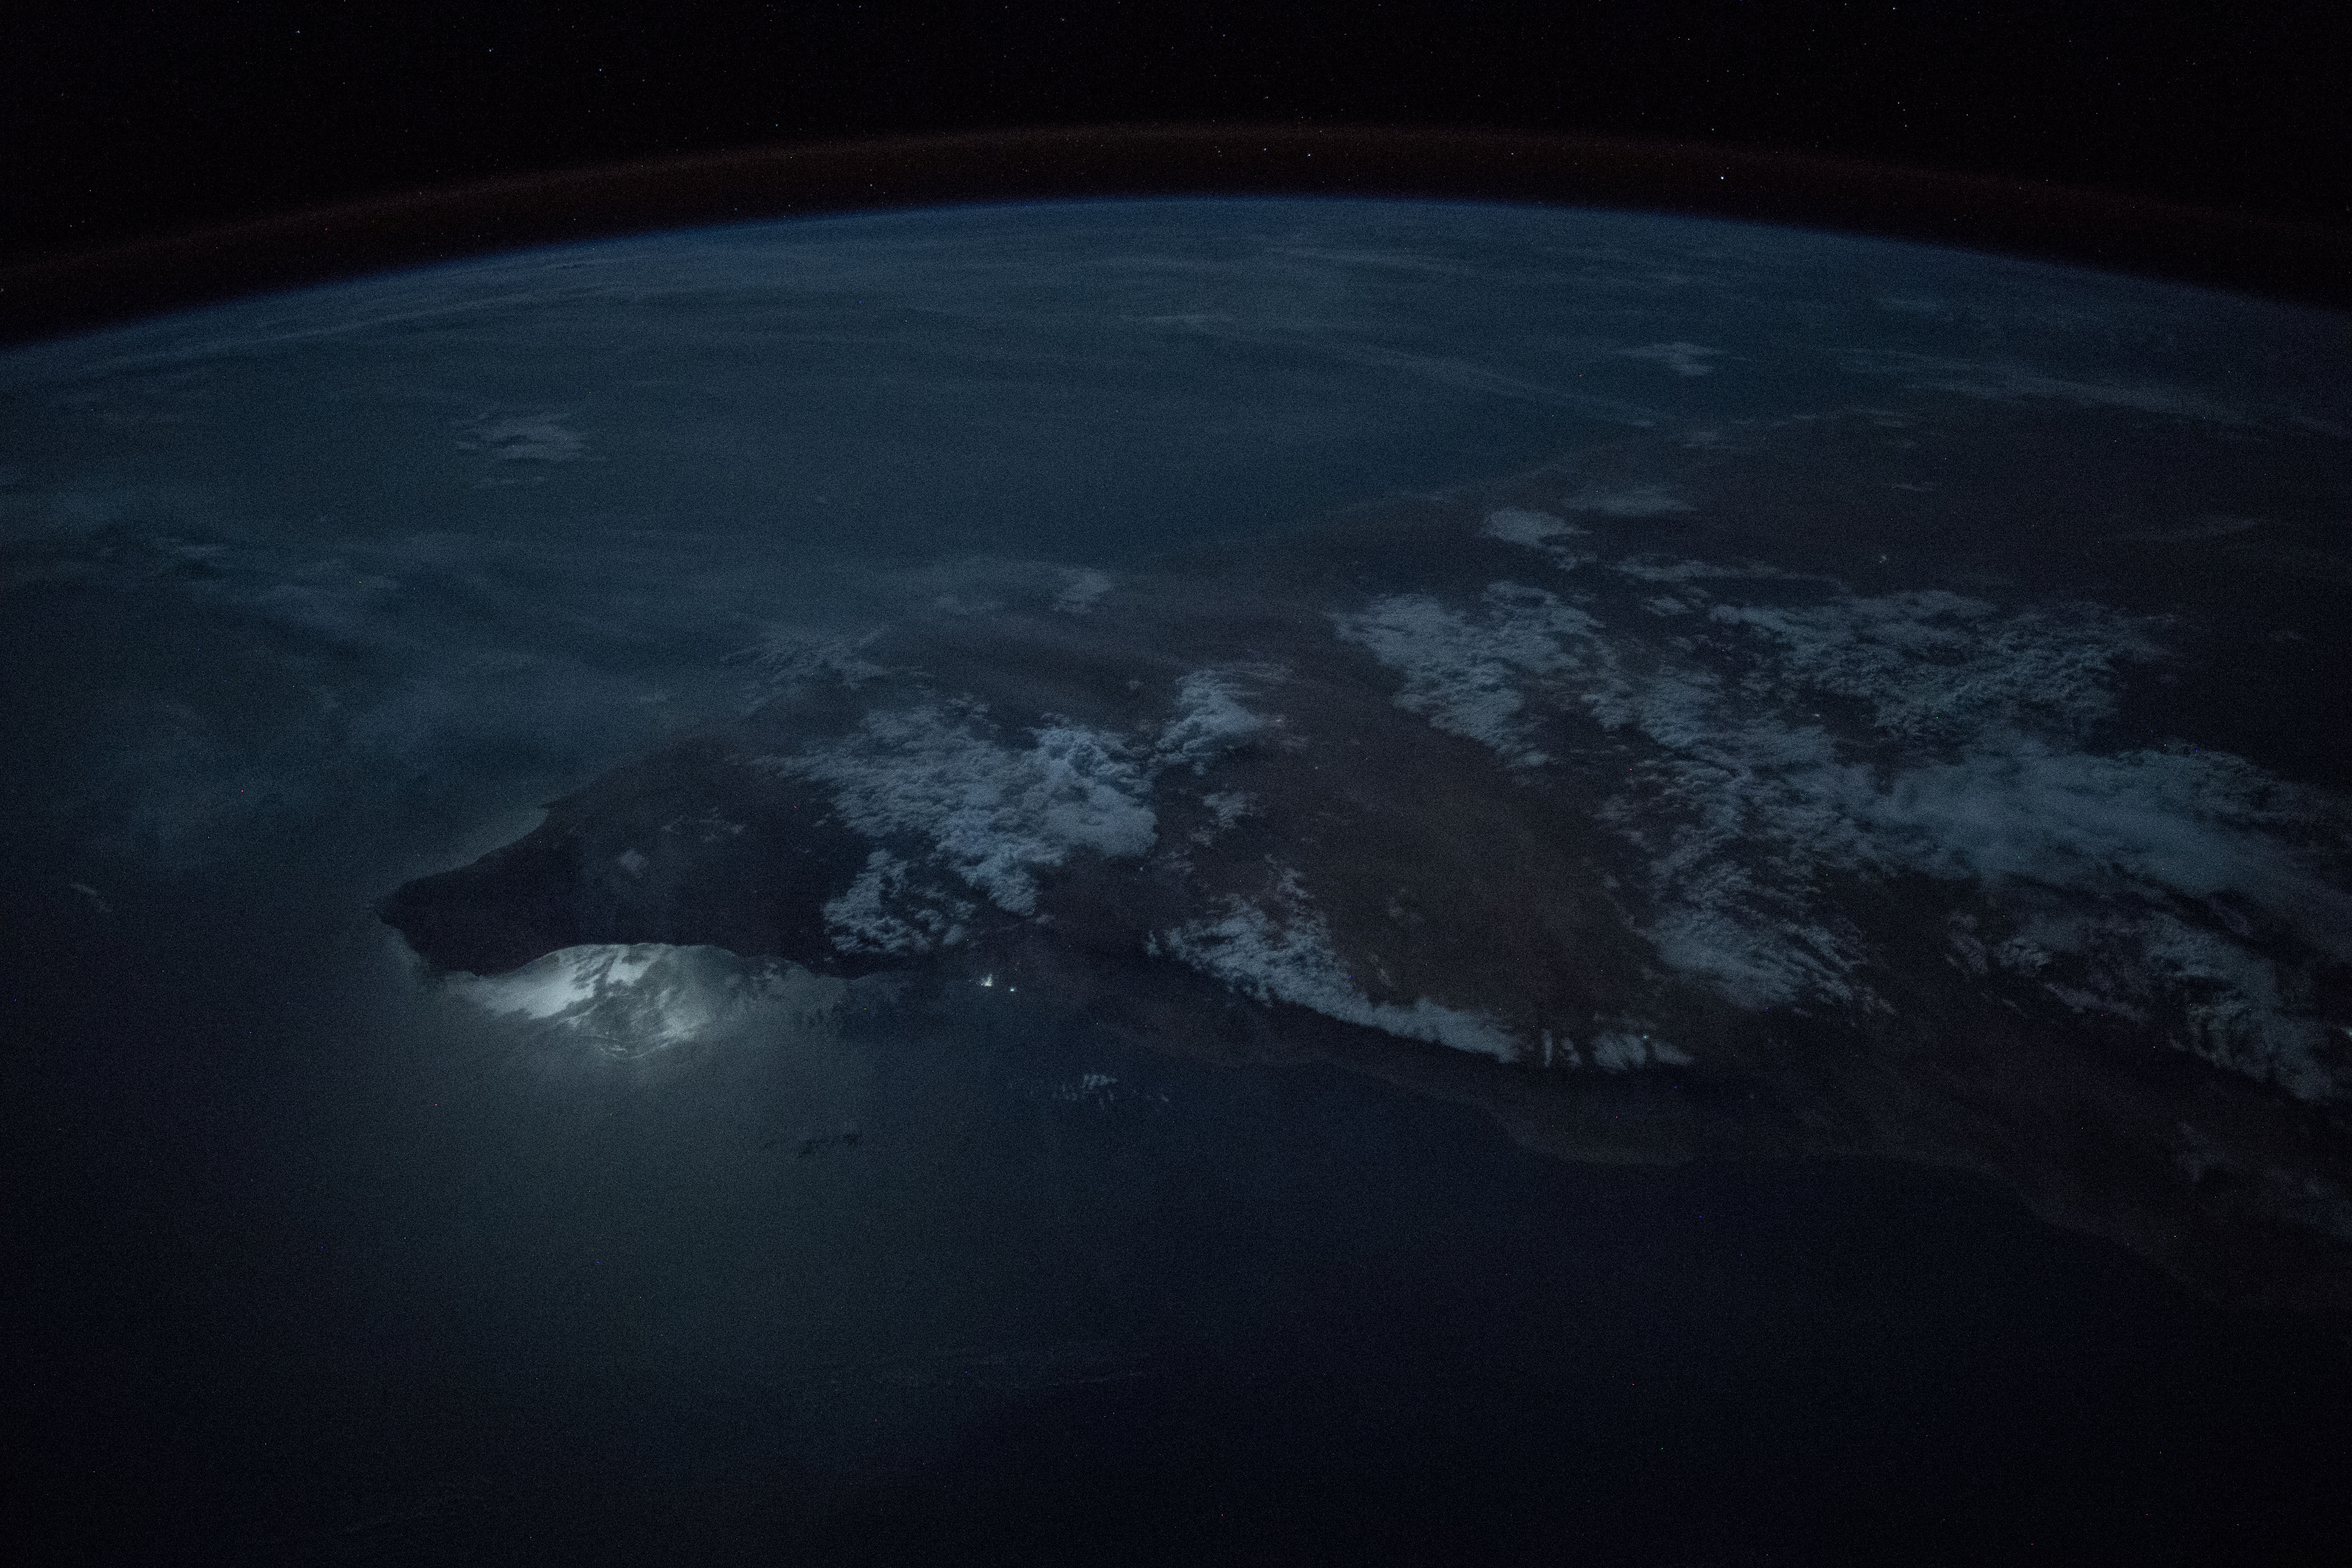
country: SOMALIA
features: GULF OF ADEN, DJIBOUTI, YEMEN, MOGADISHU, HADHRAMAUT MOUNTAINS, NIGHT, EARTH LIMB
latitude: 9.4
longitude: 48.9
